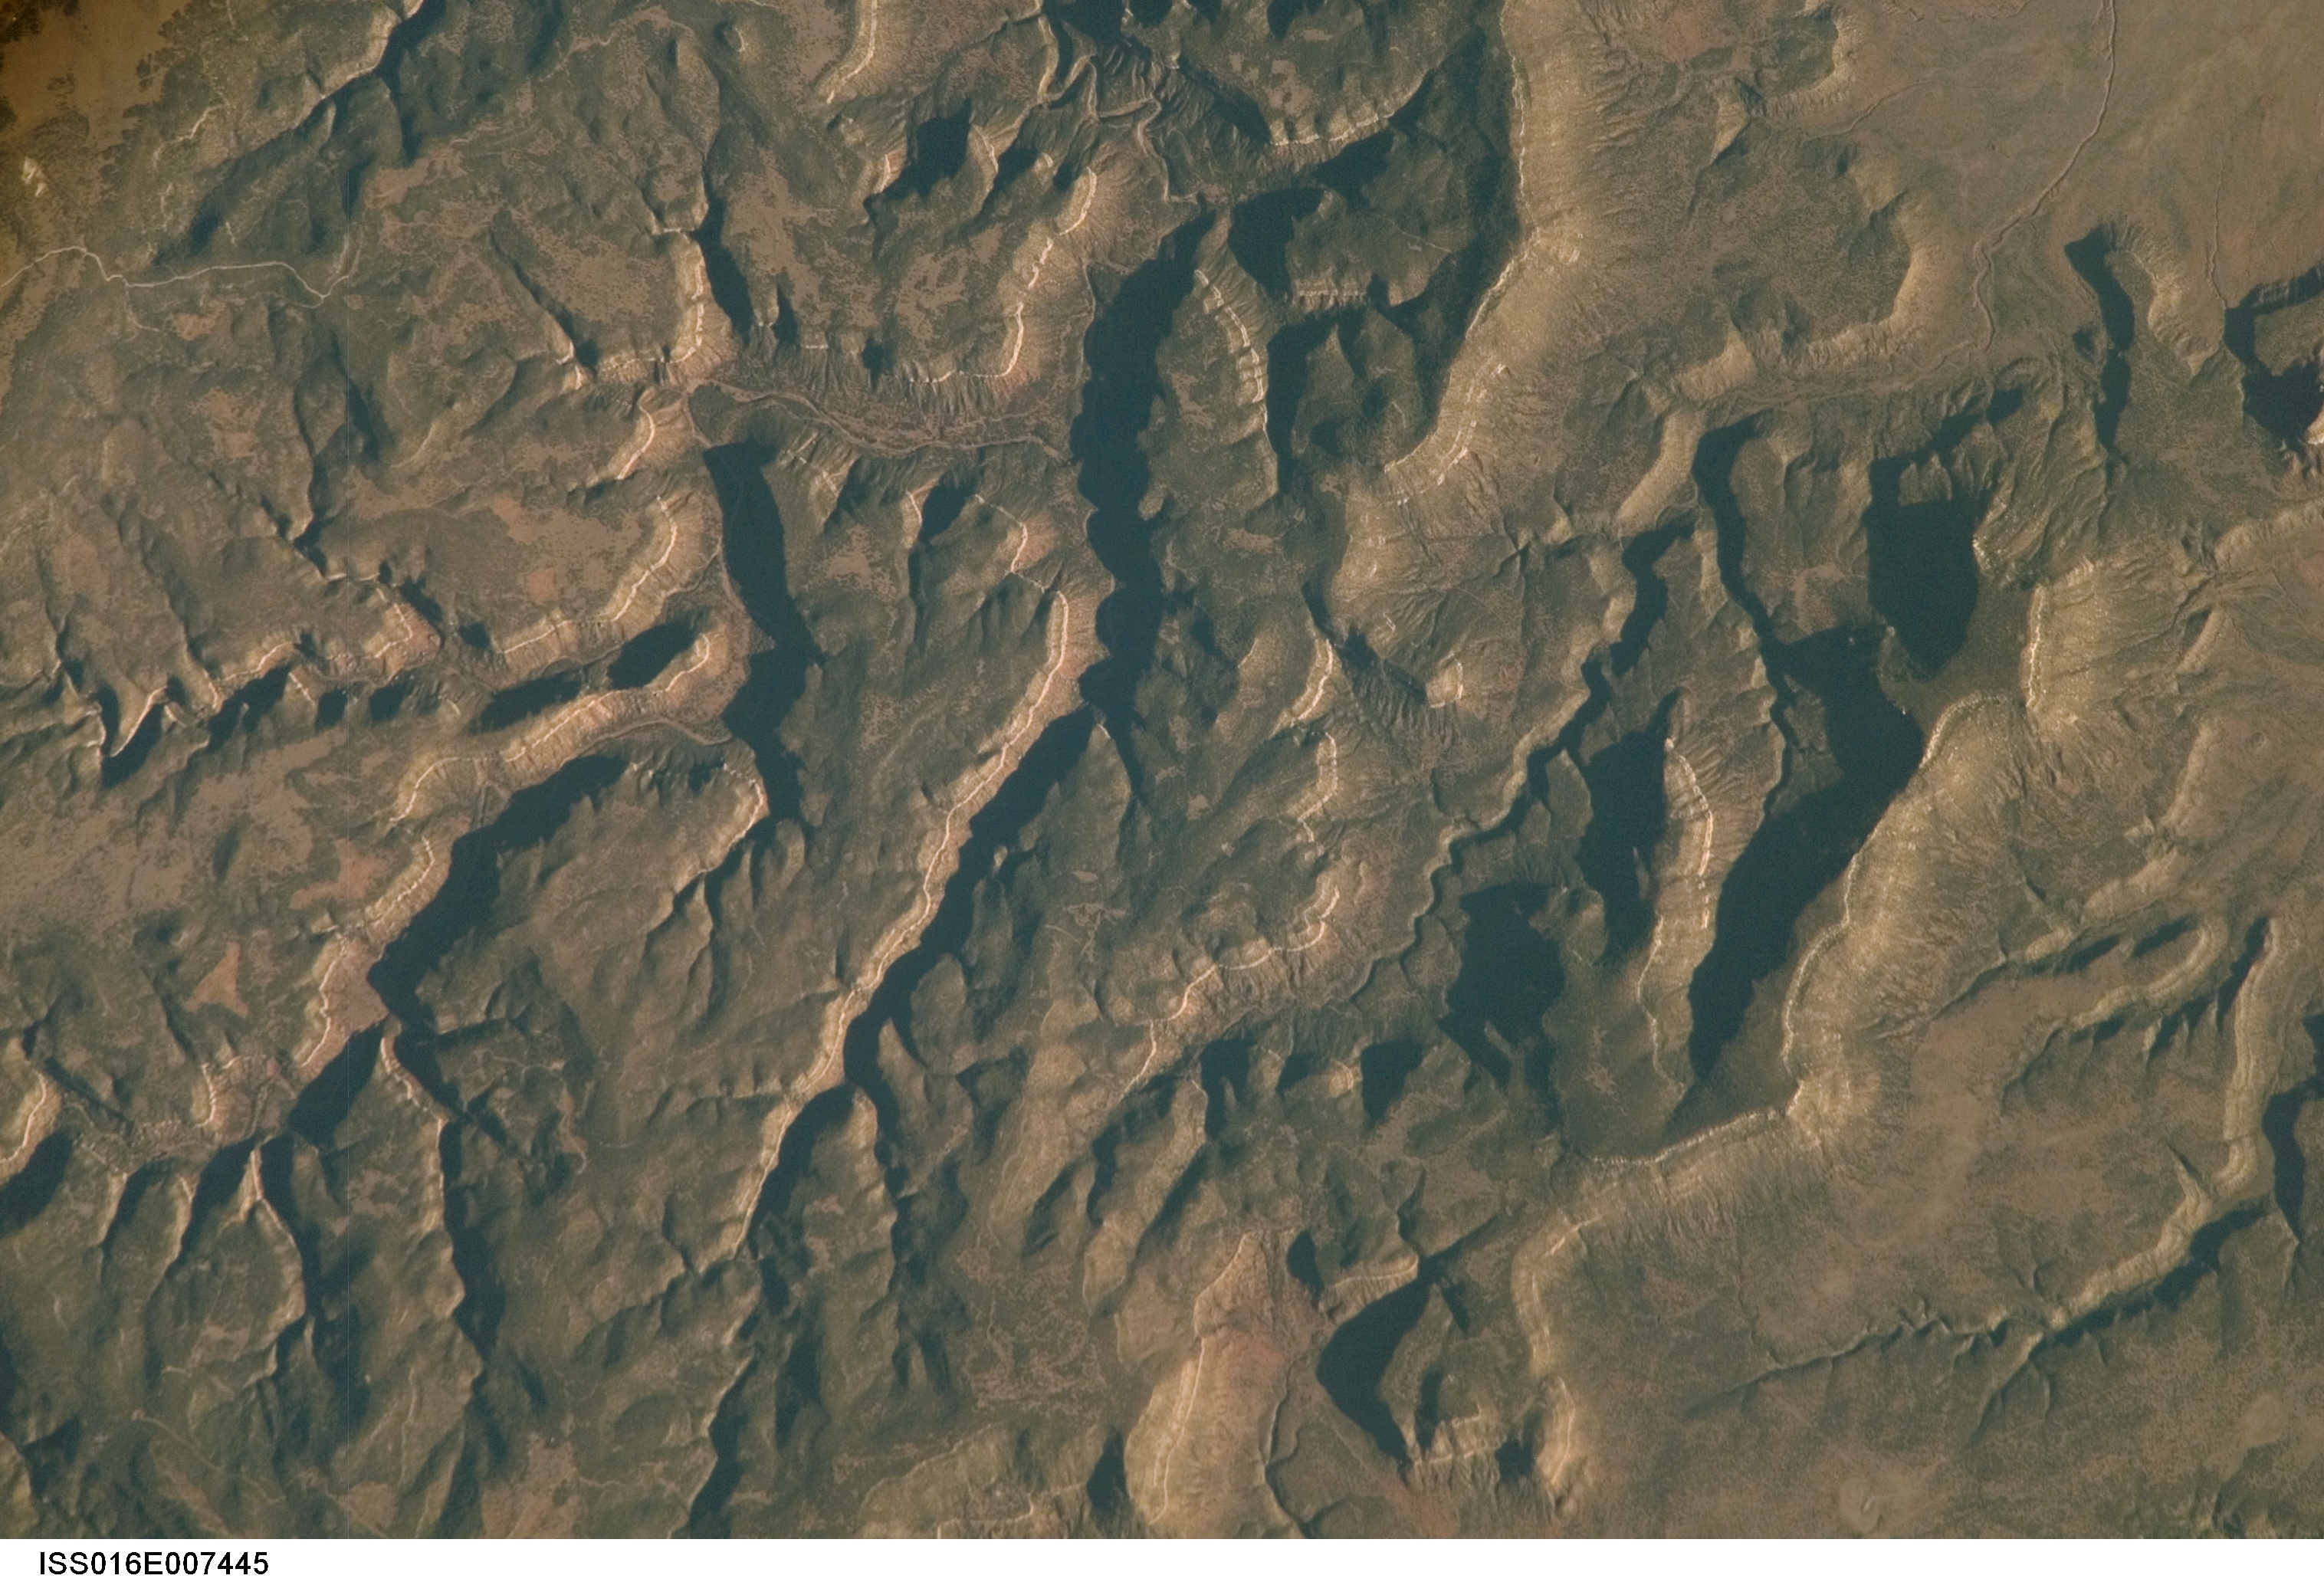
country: USA-NEW MEXICO
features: CANYON LARGO AREA, FOREST
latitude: 35.6
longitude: -104.5
